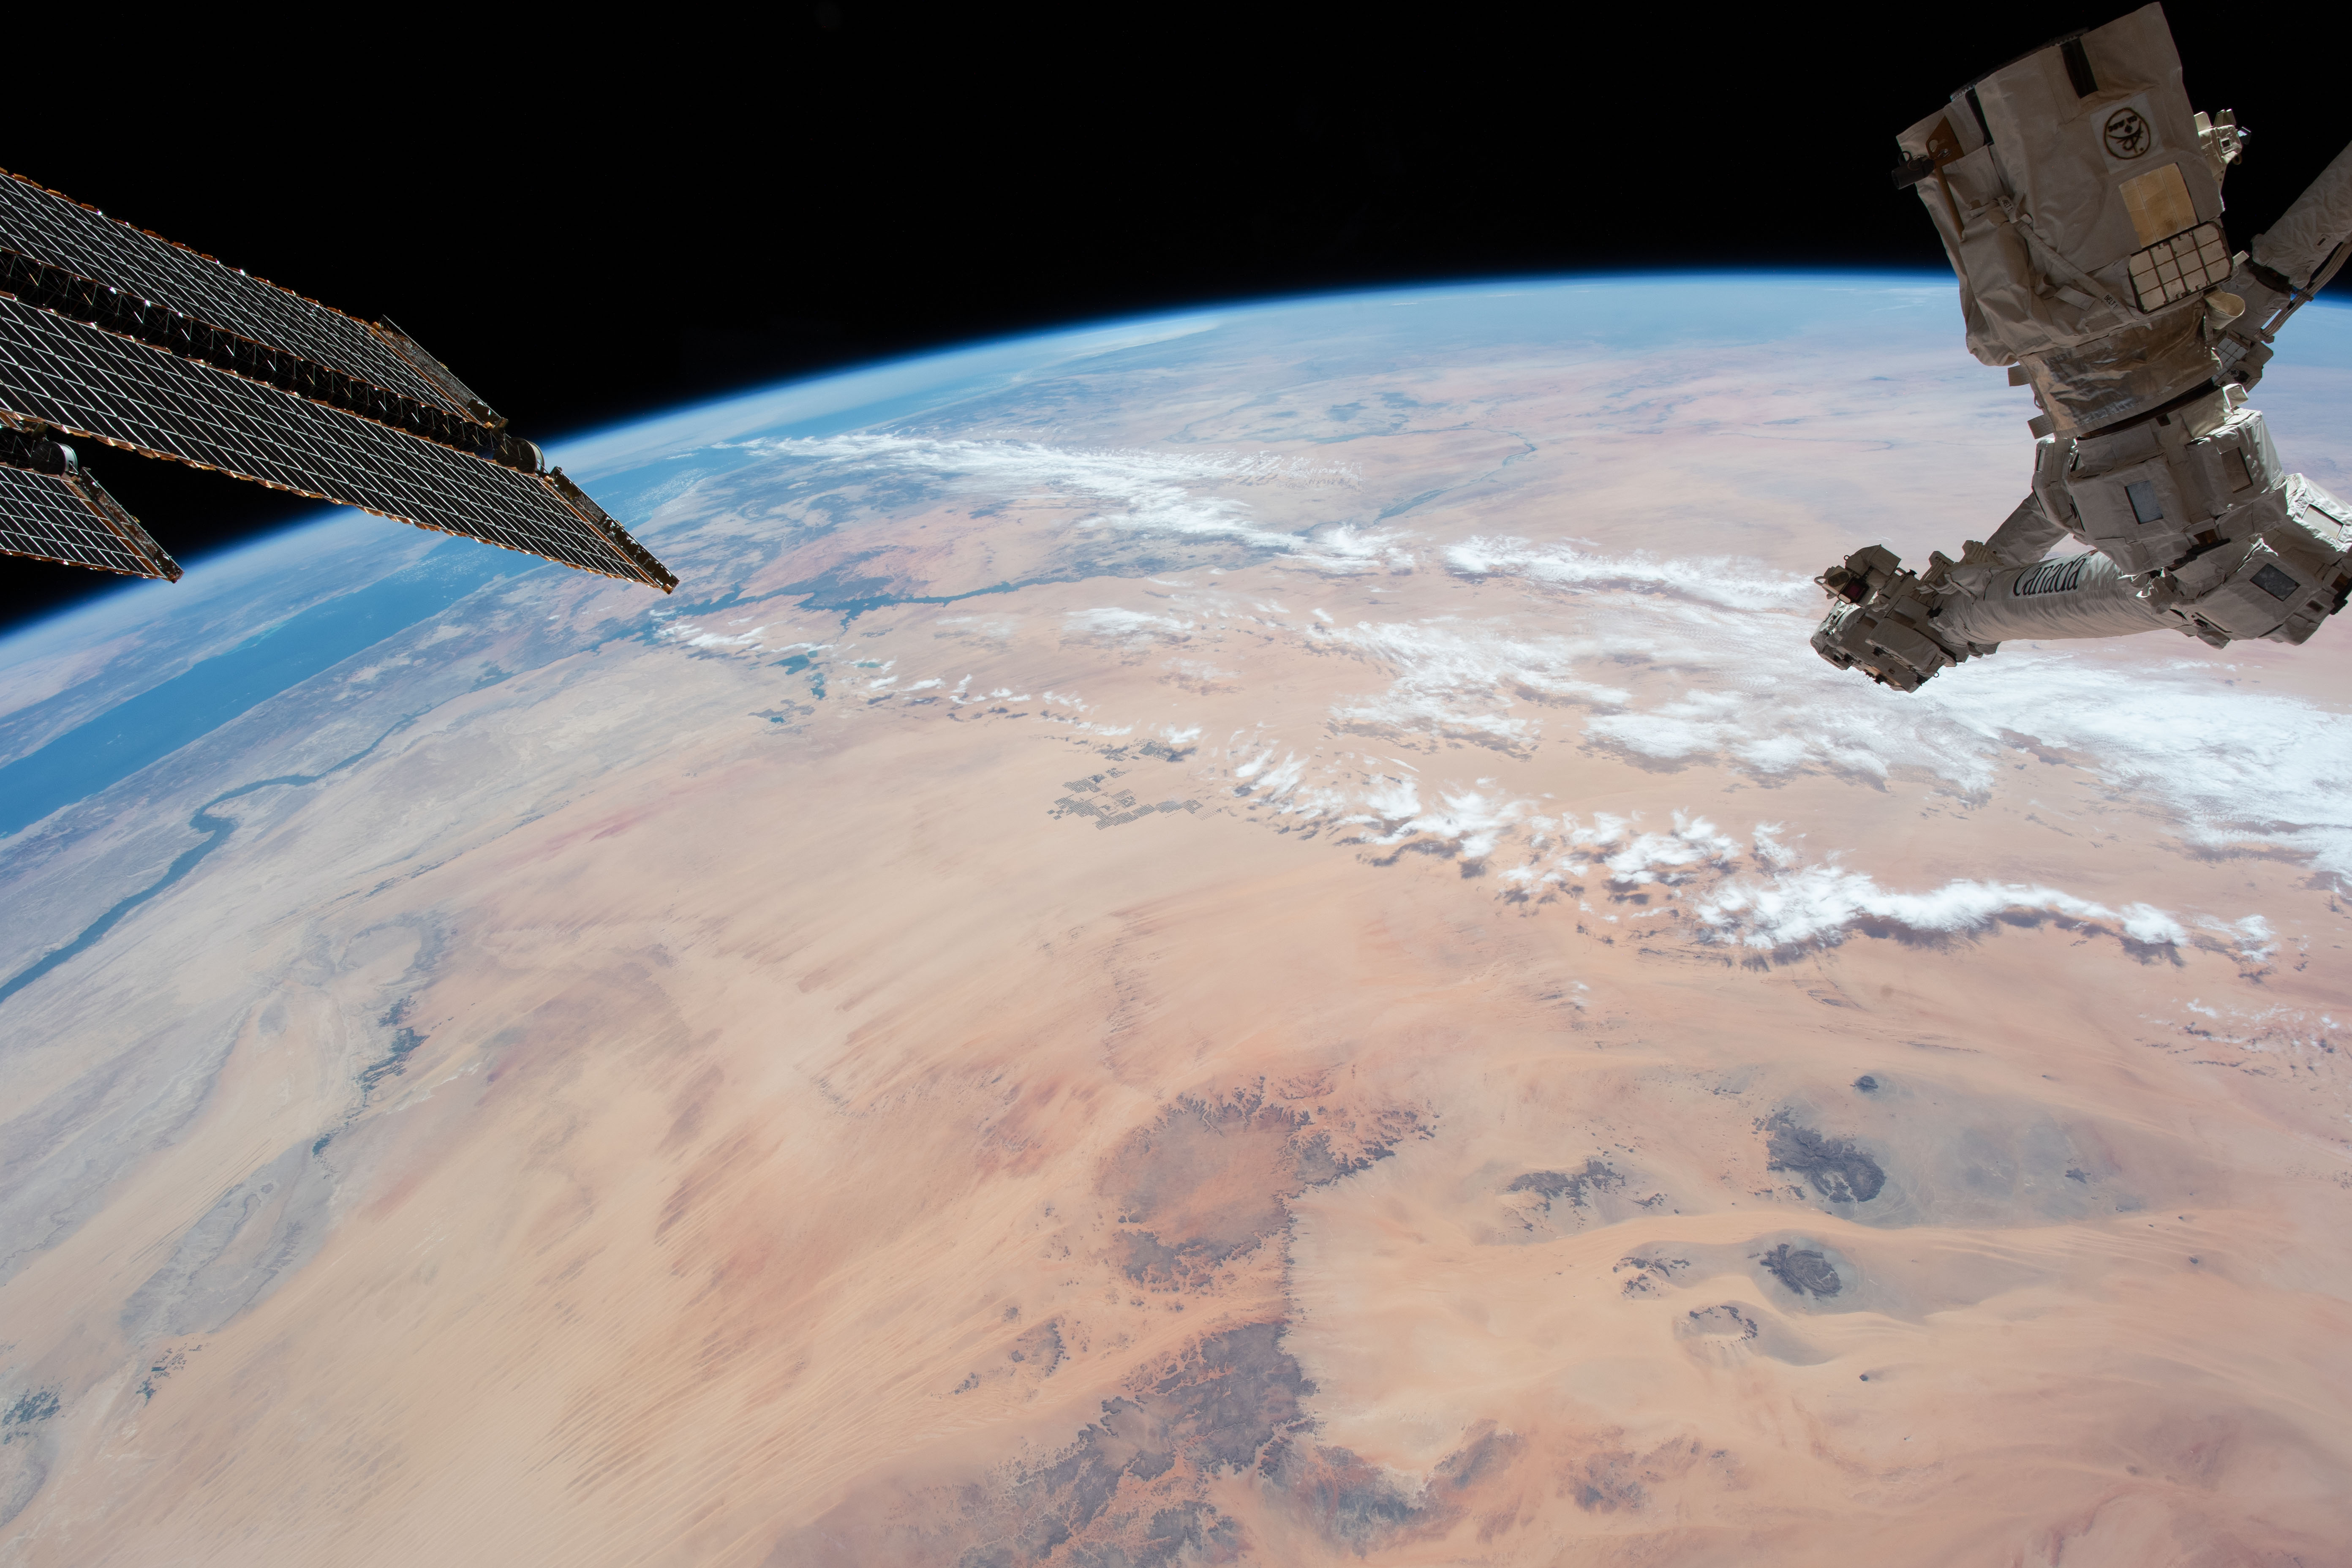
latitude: 22.5
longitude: 28.5
